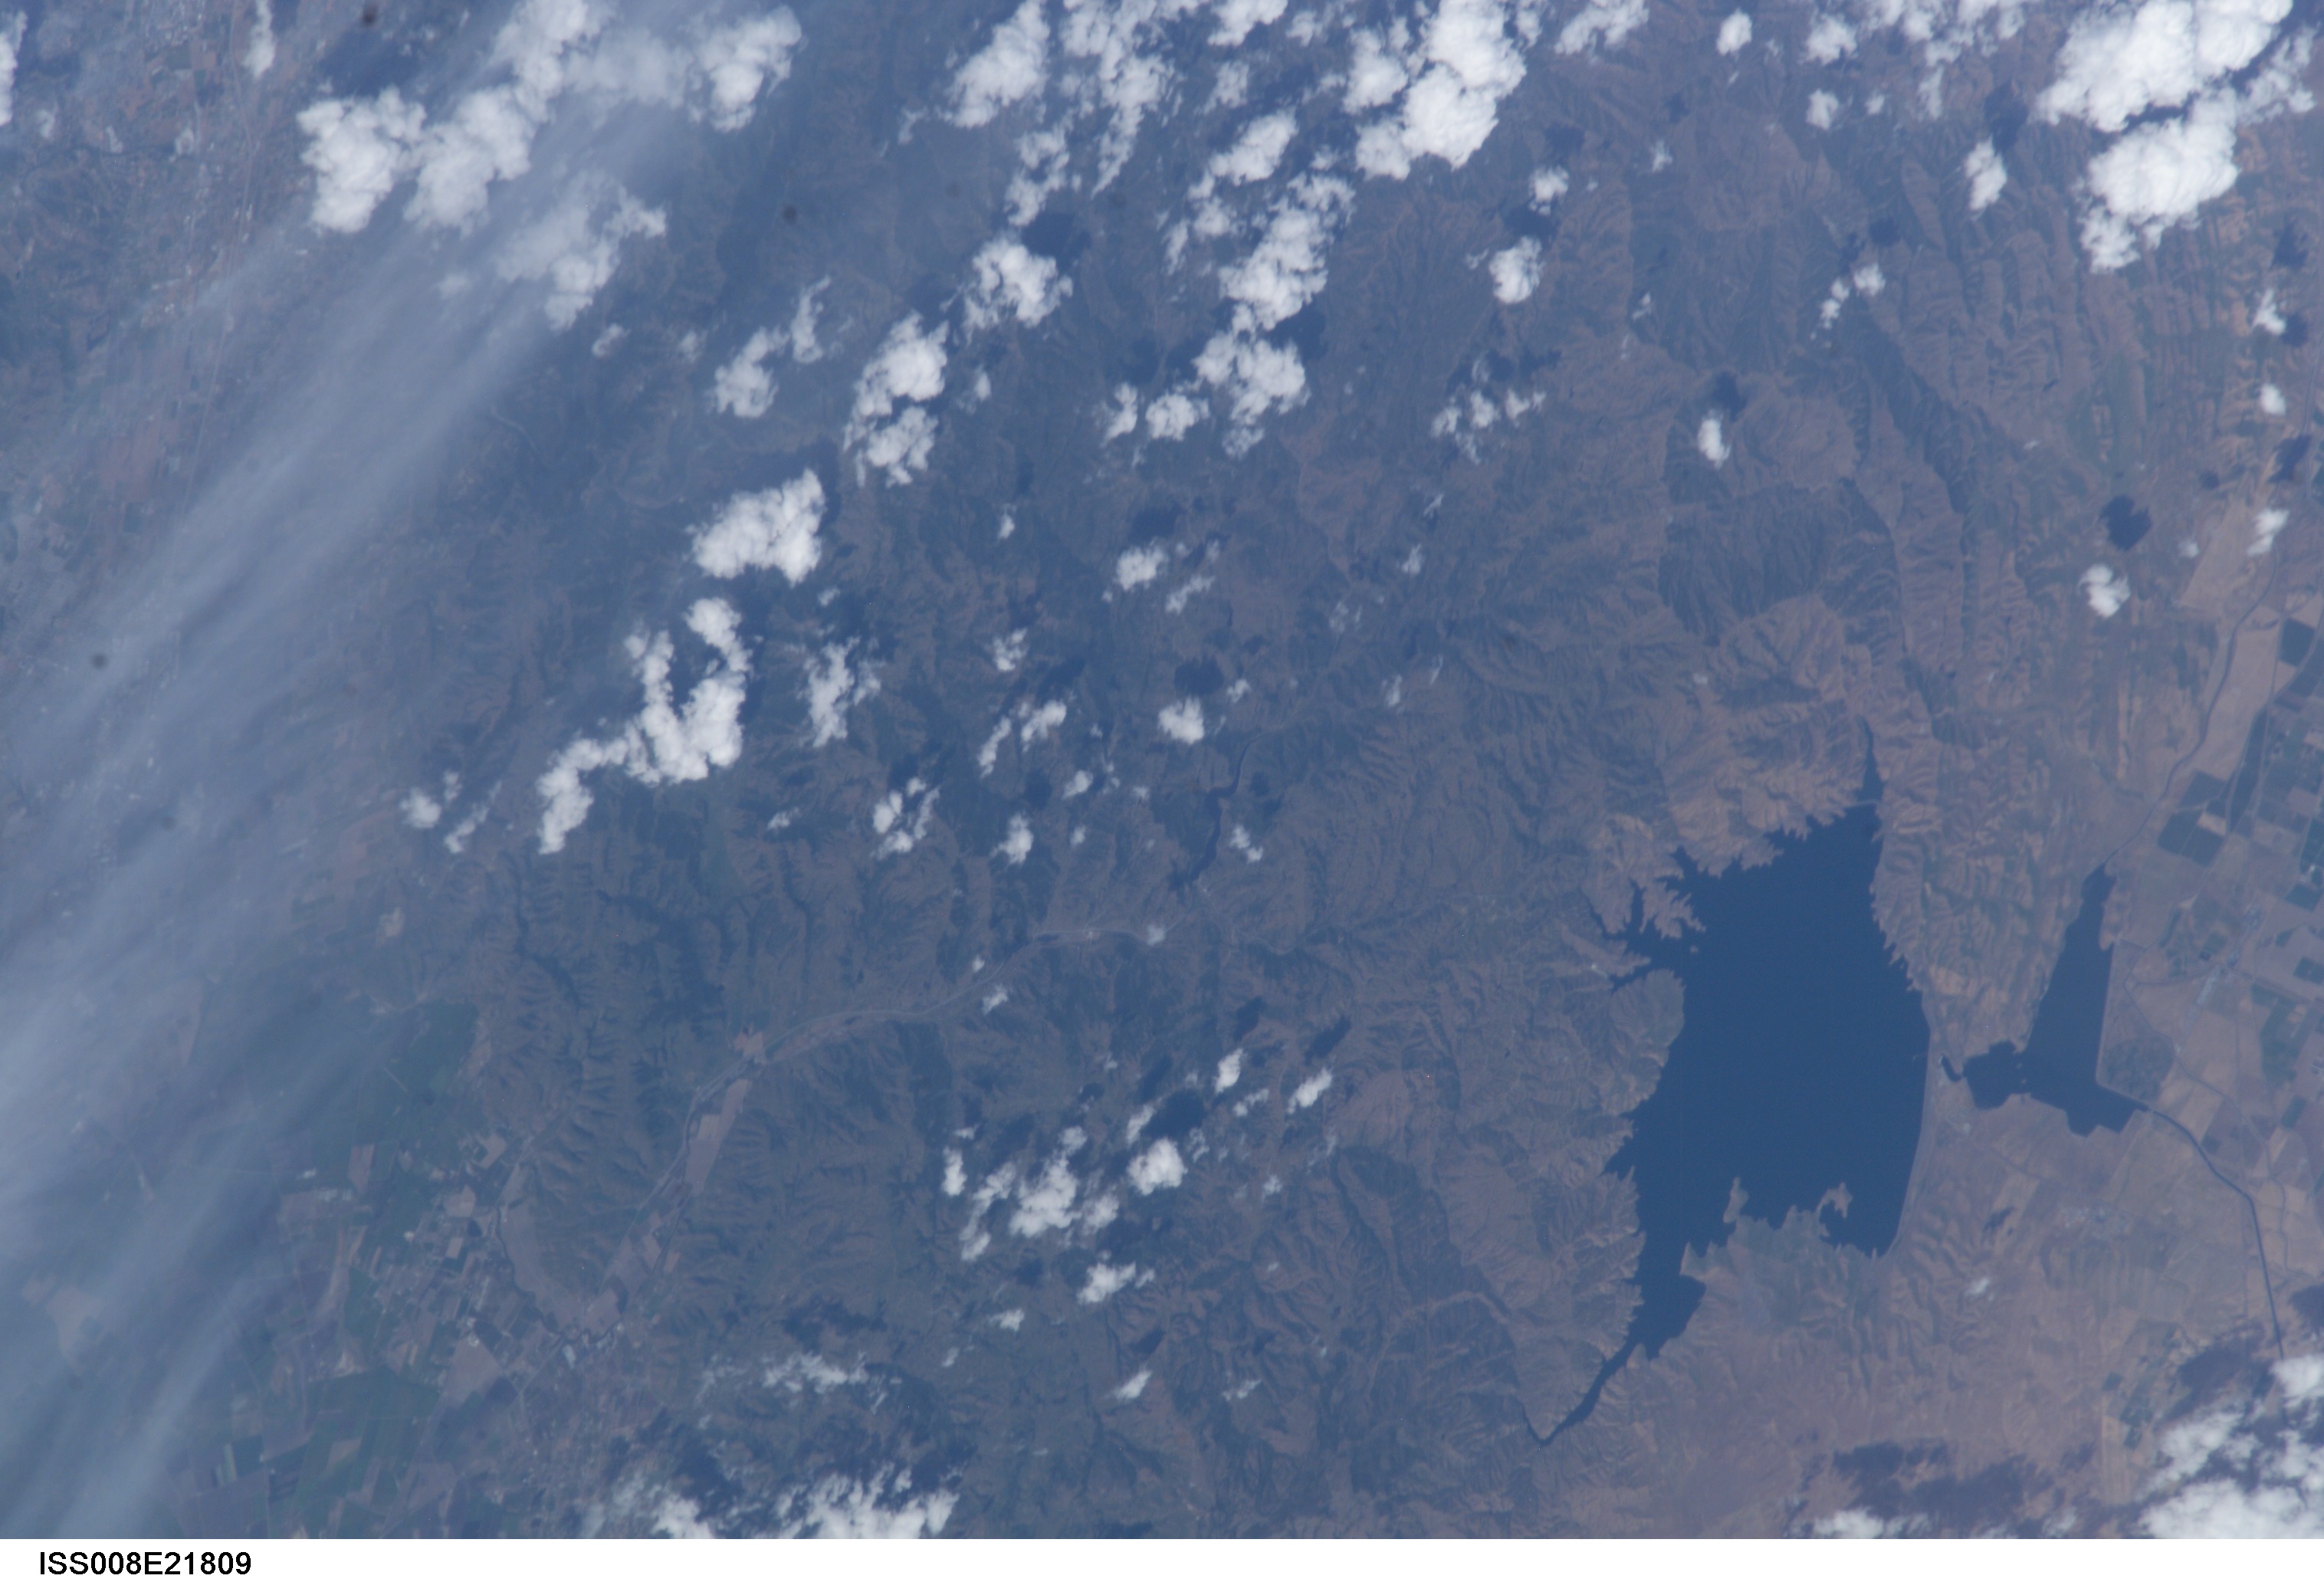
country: USA-CALIFORNIA
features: SAN LUIS RESERVOIR
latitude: 37.0
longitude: -121.0
